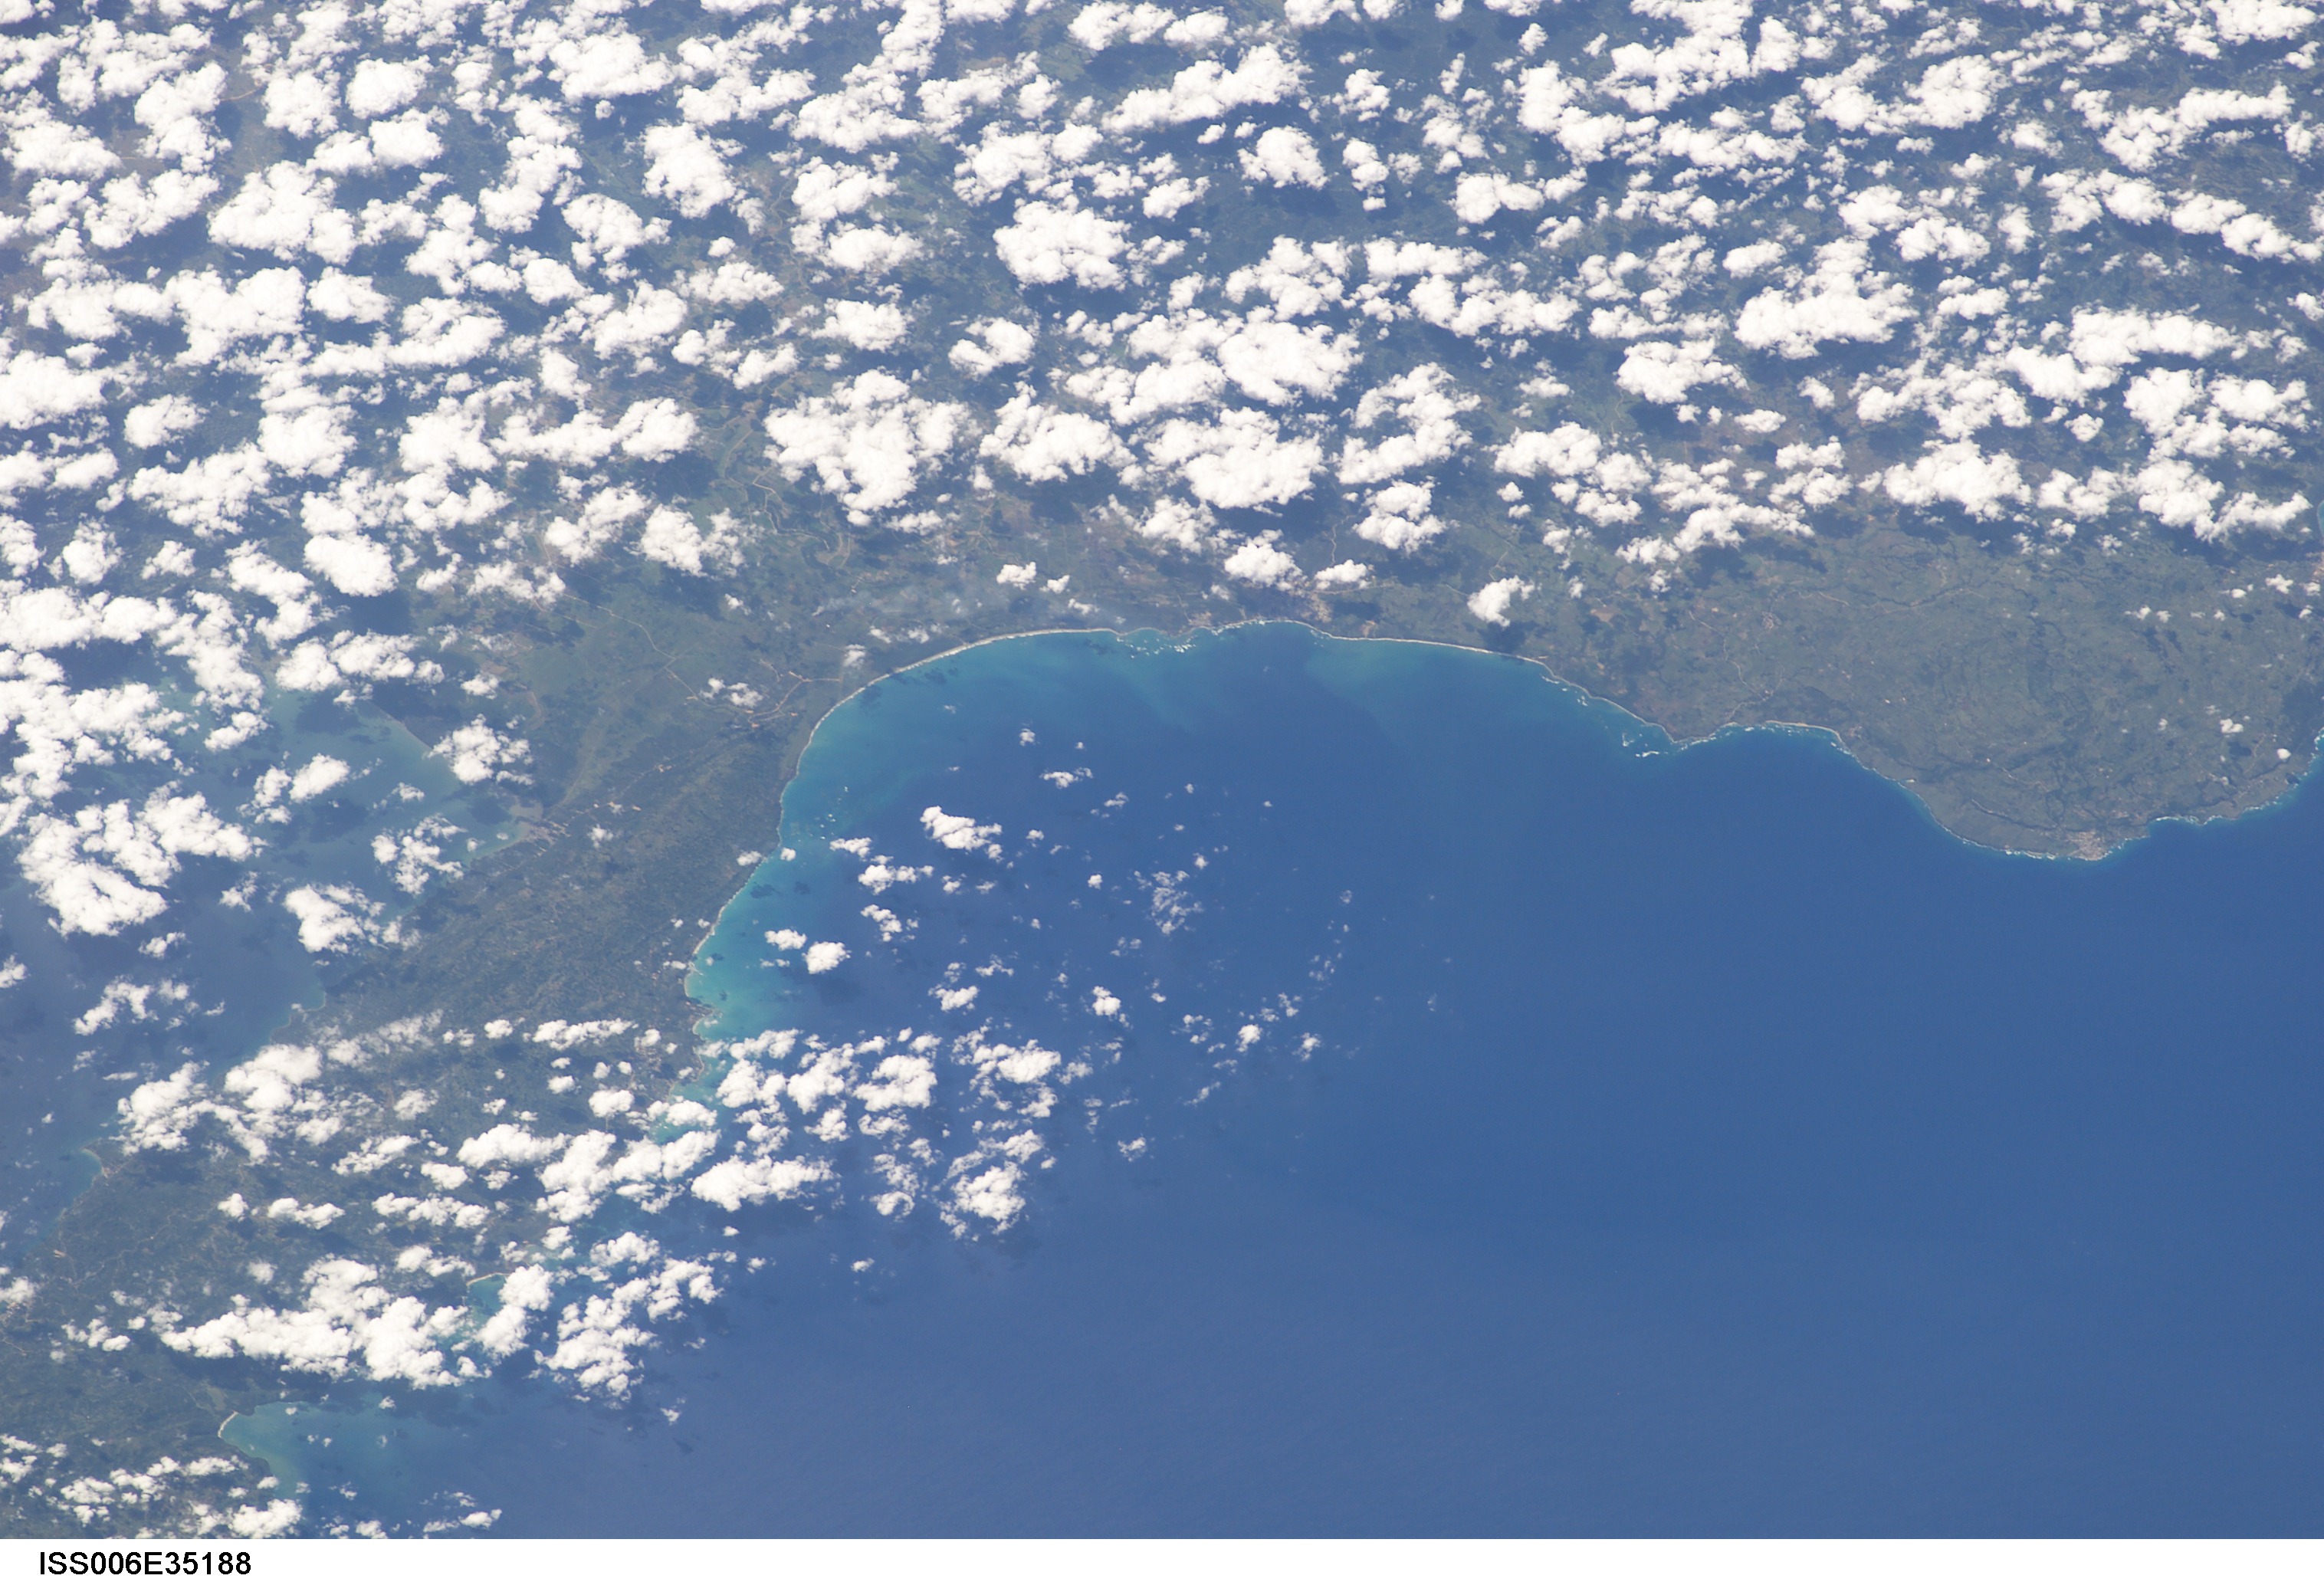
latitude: 19.5
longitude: -70.0
